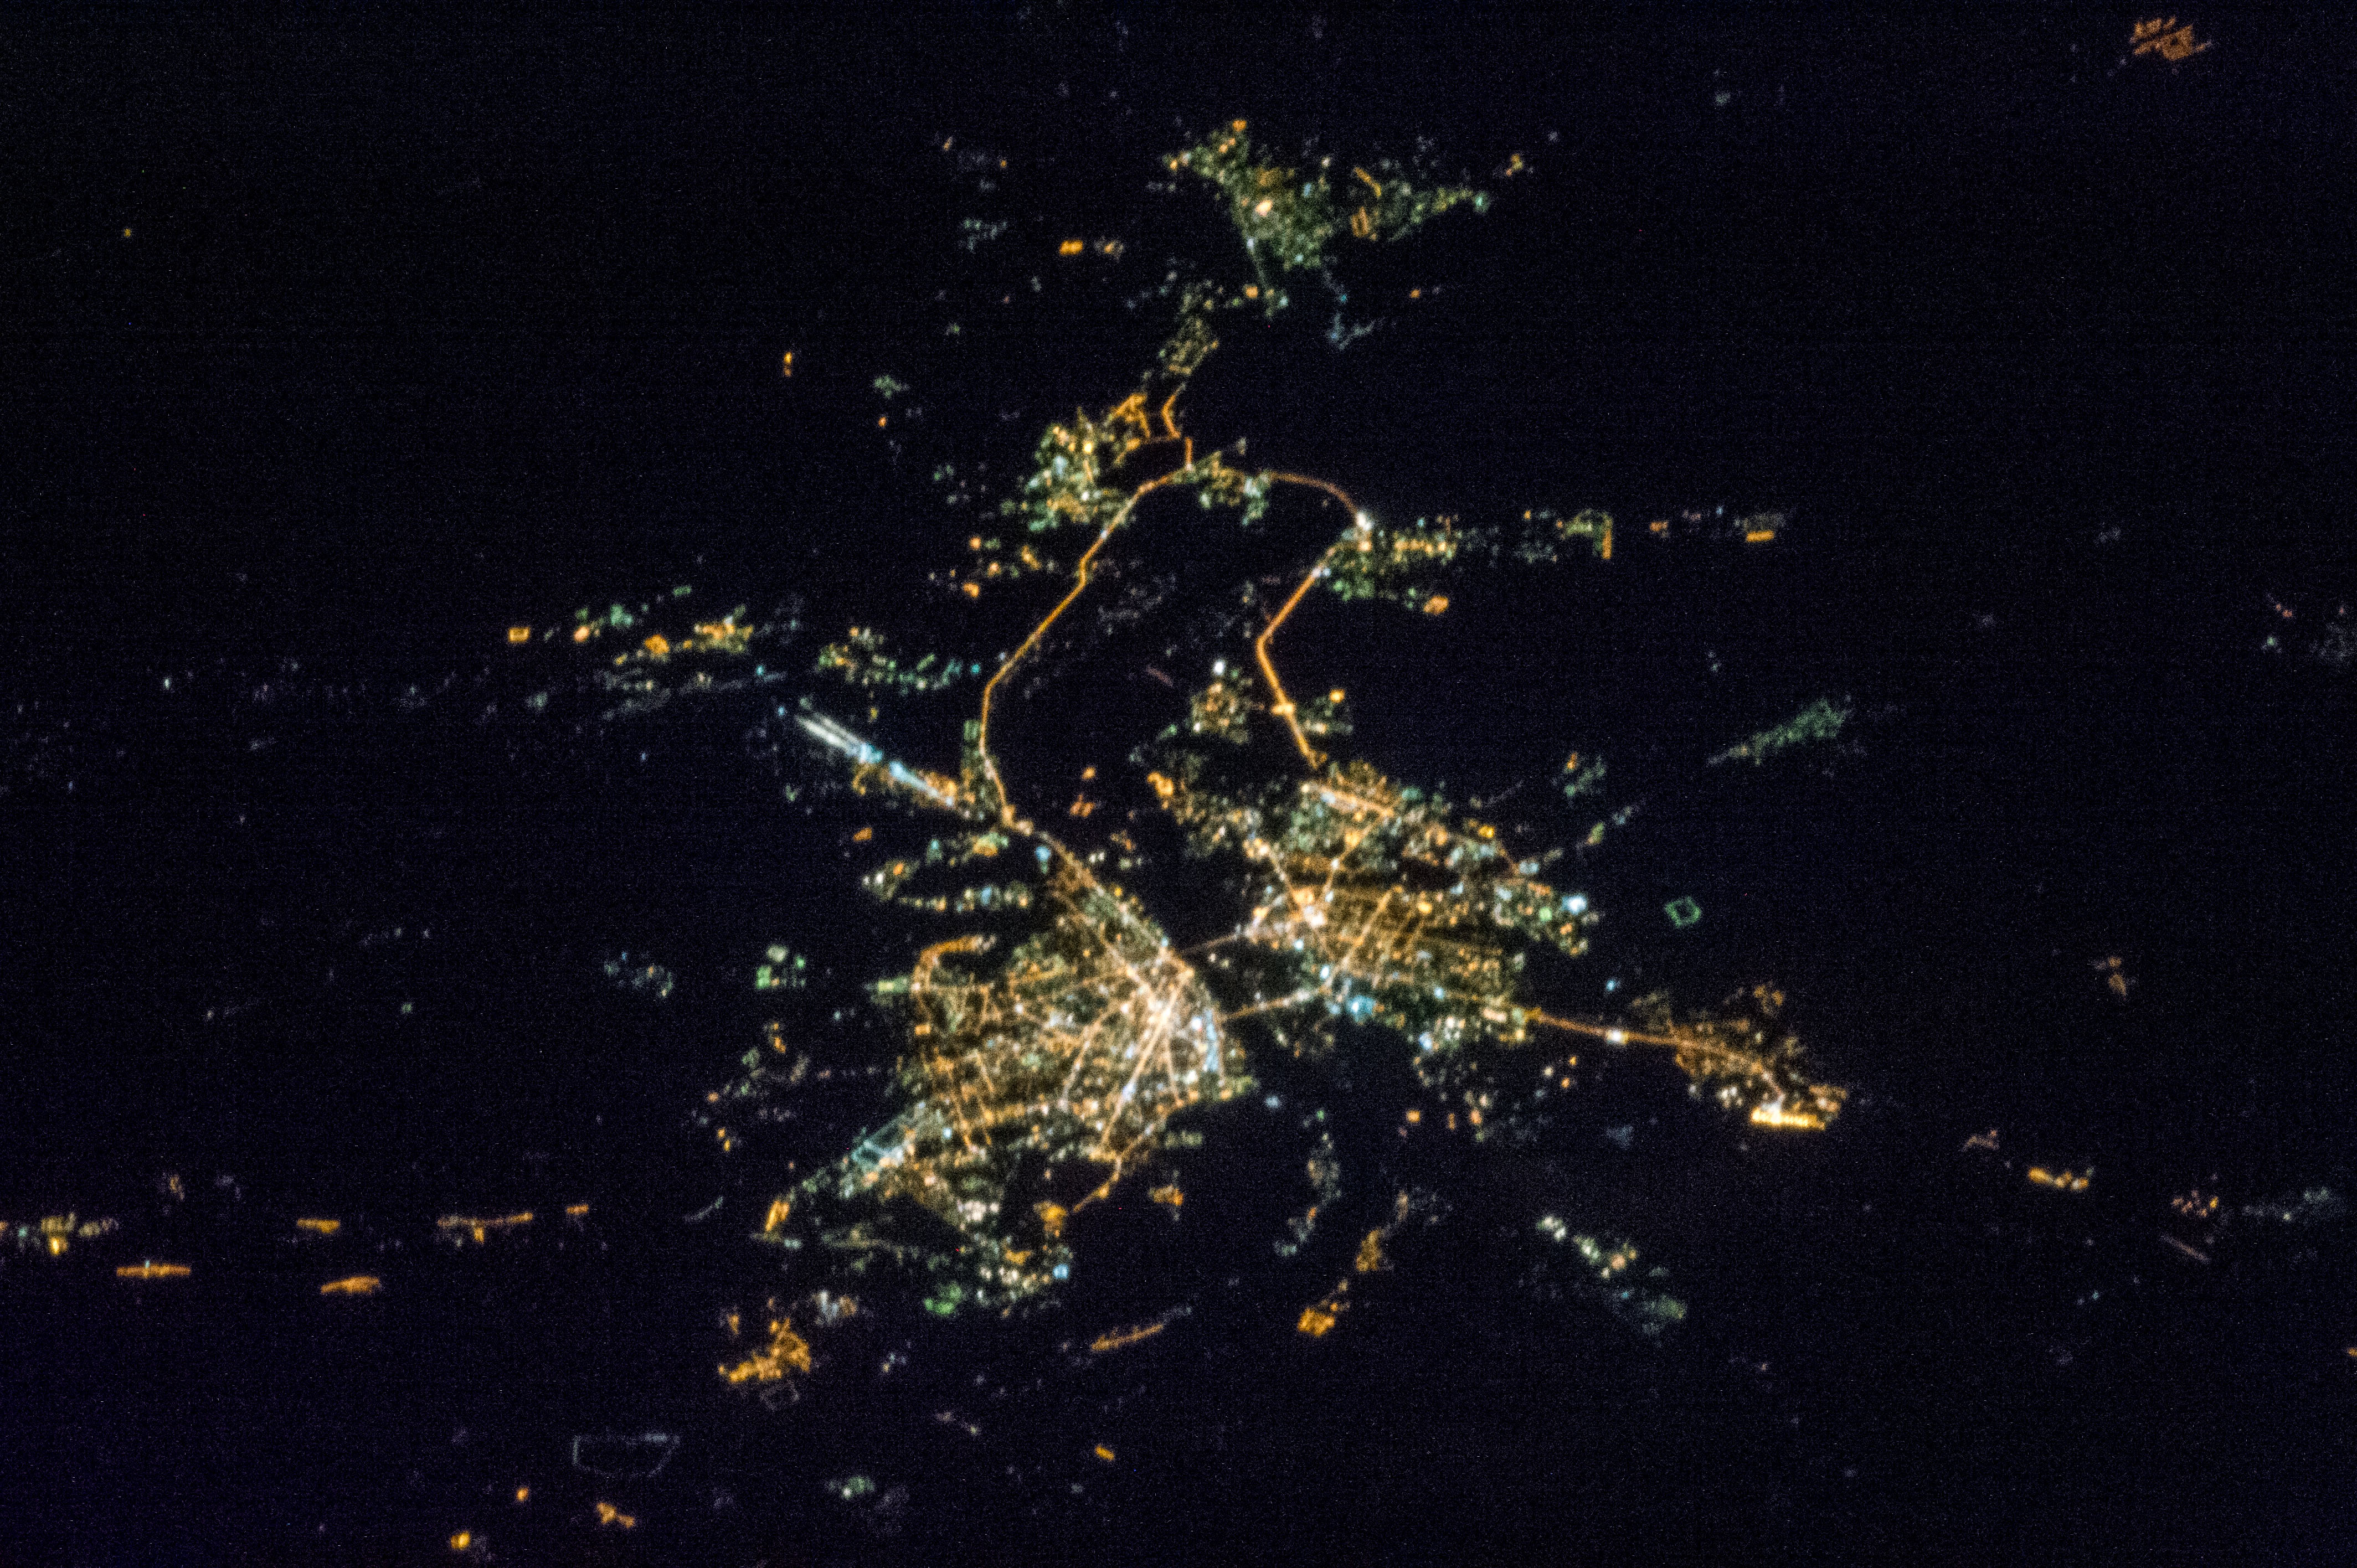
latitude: 54.9
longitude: 83.0
